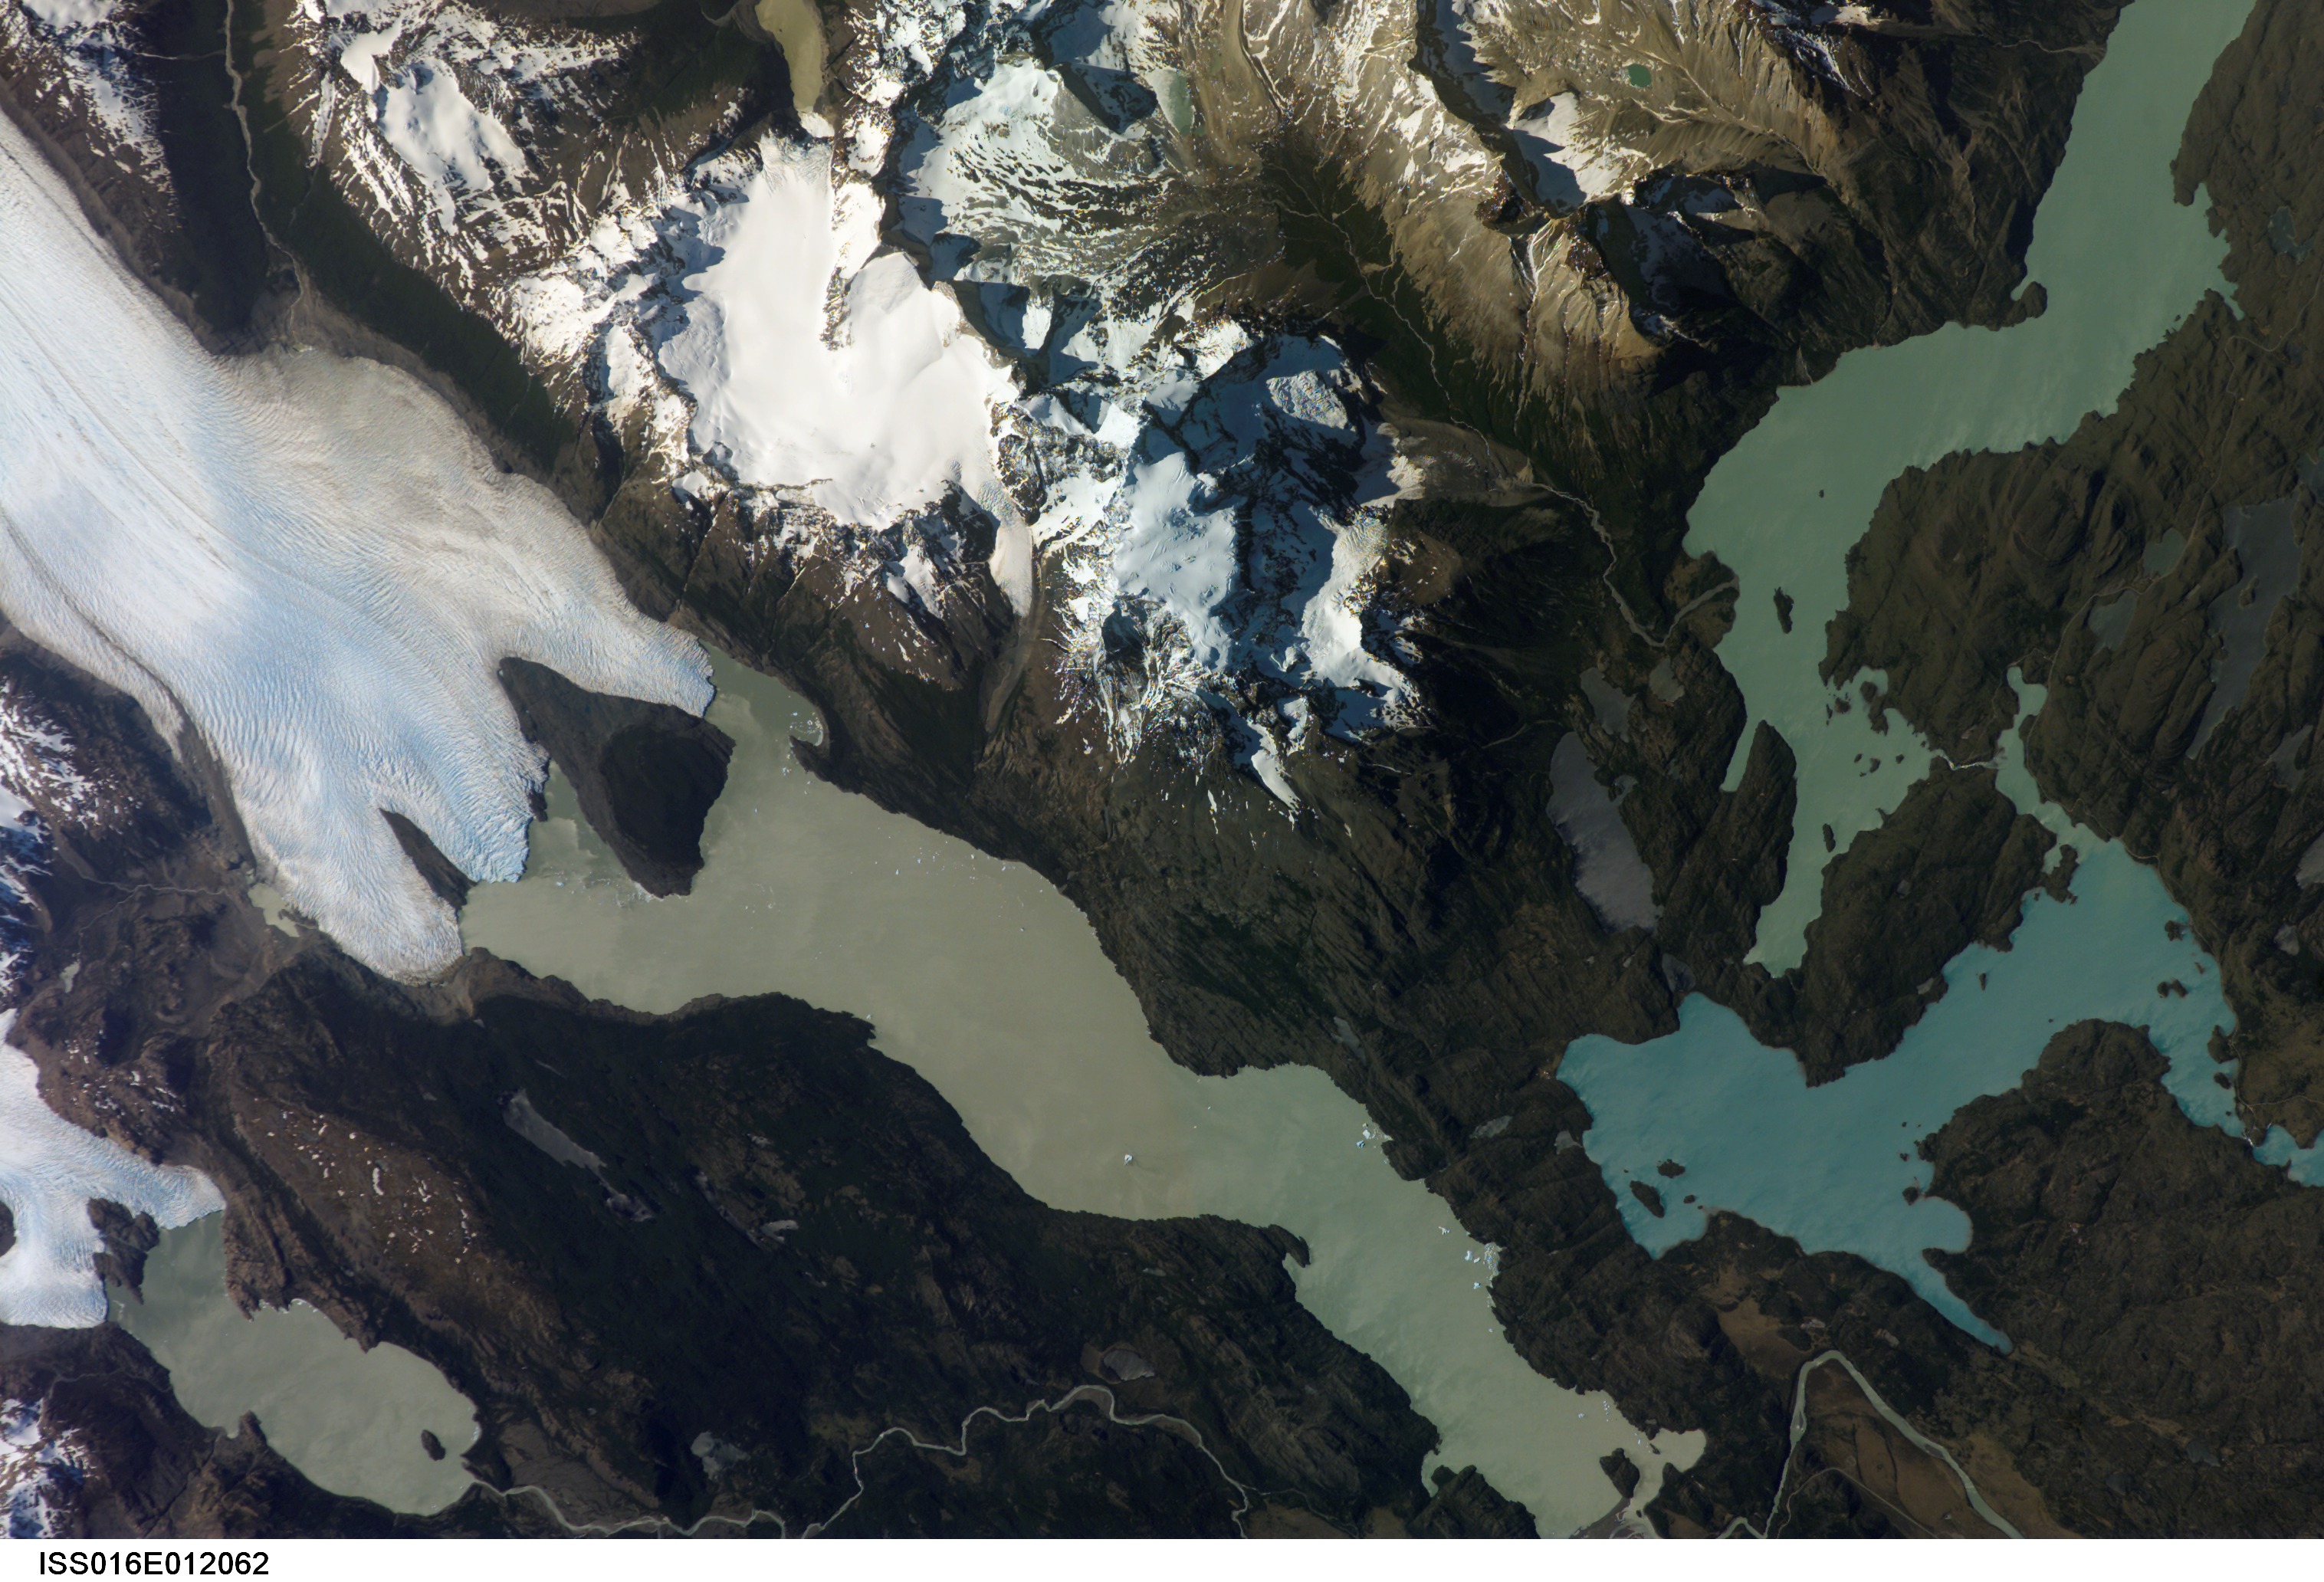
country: CHILE
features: L. PEHOE,LOWER GREY GLACIER,L. GREY,CERRO PAINE GRANDE
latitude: -51.0
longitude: -73.1
